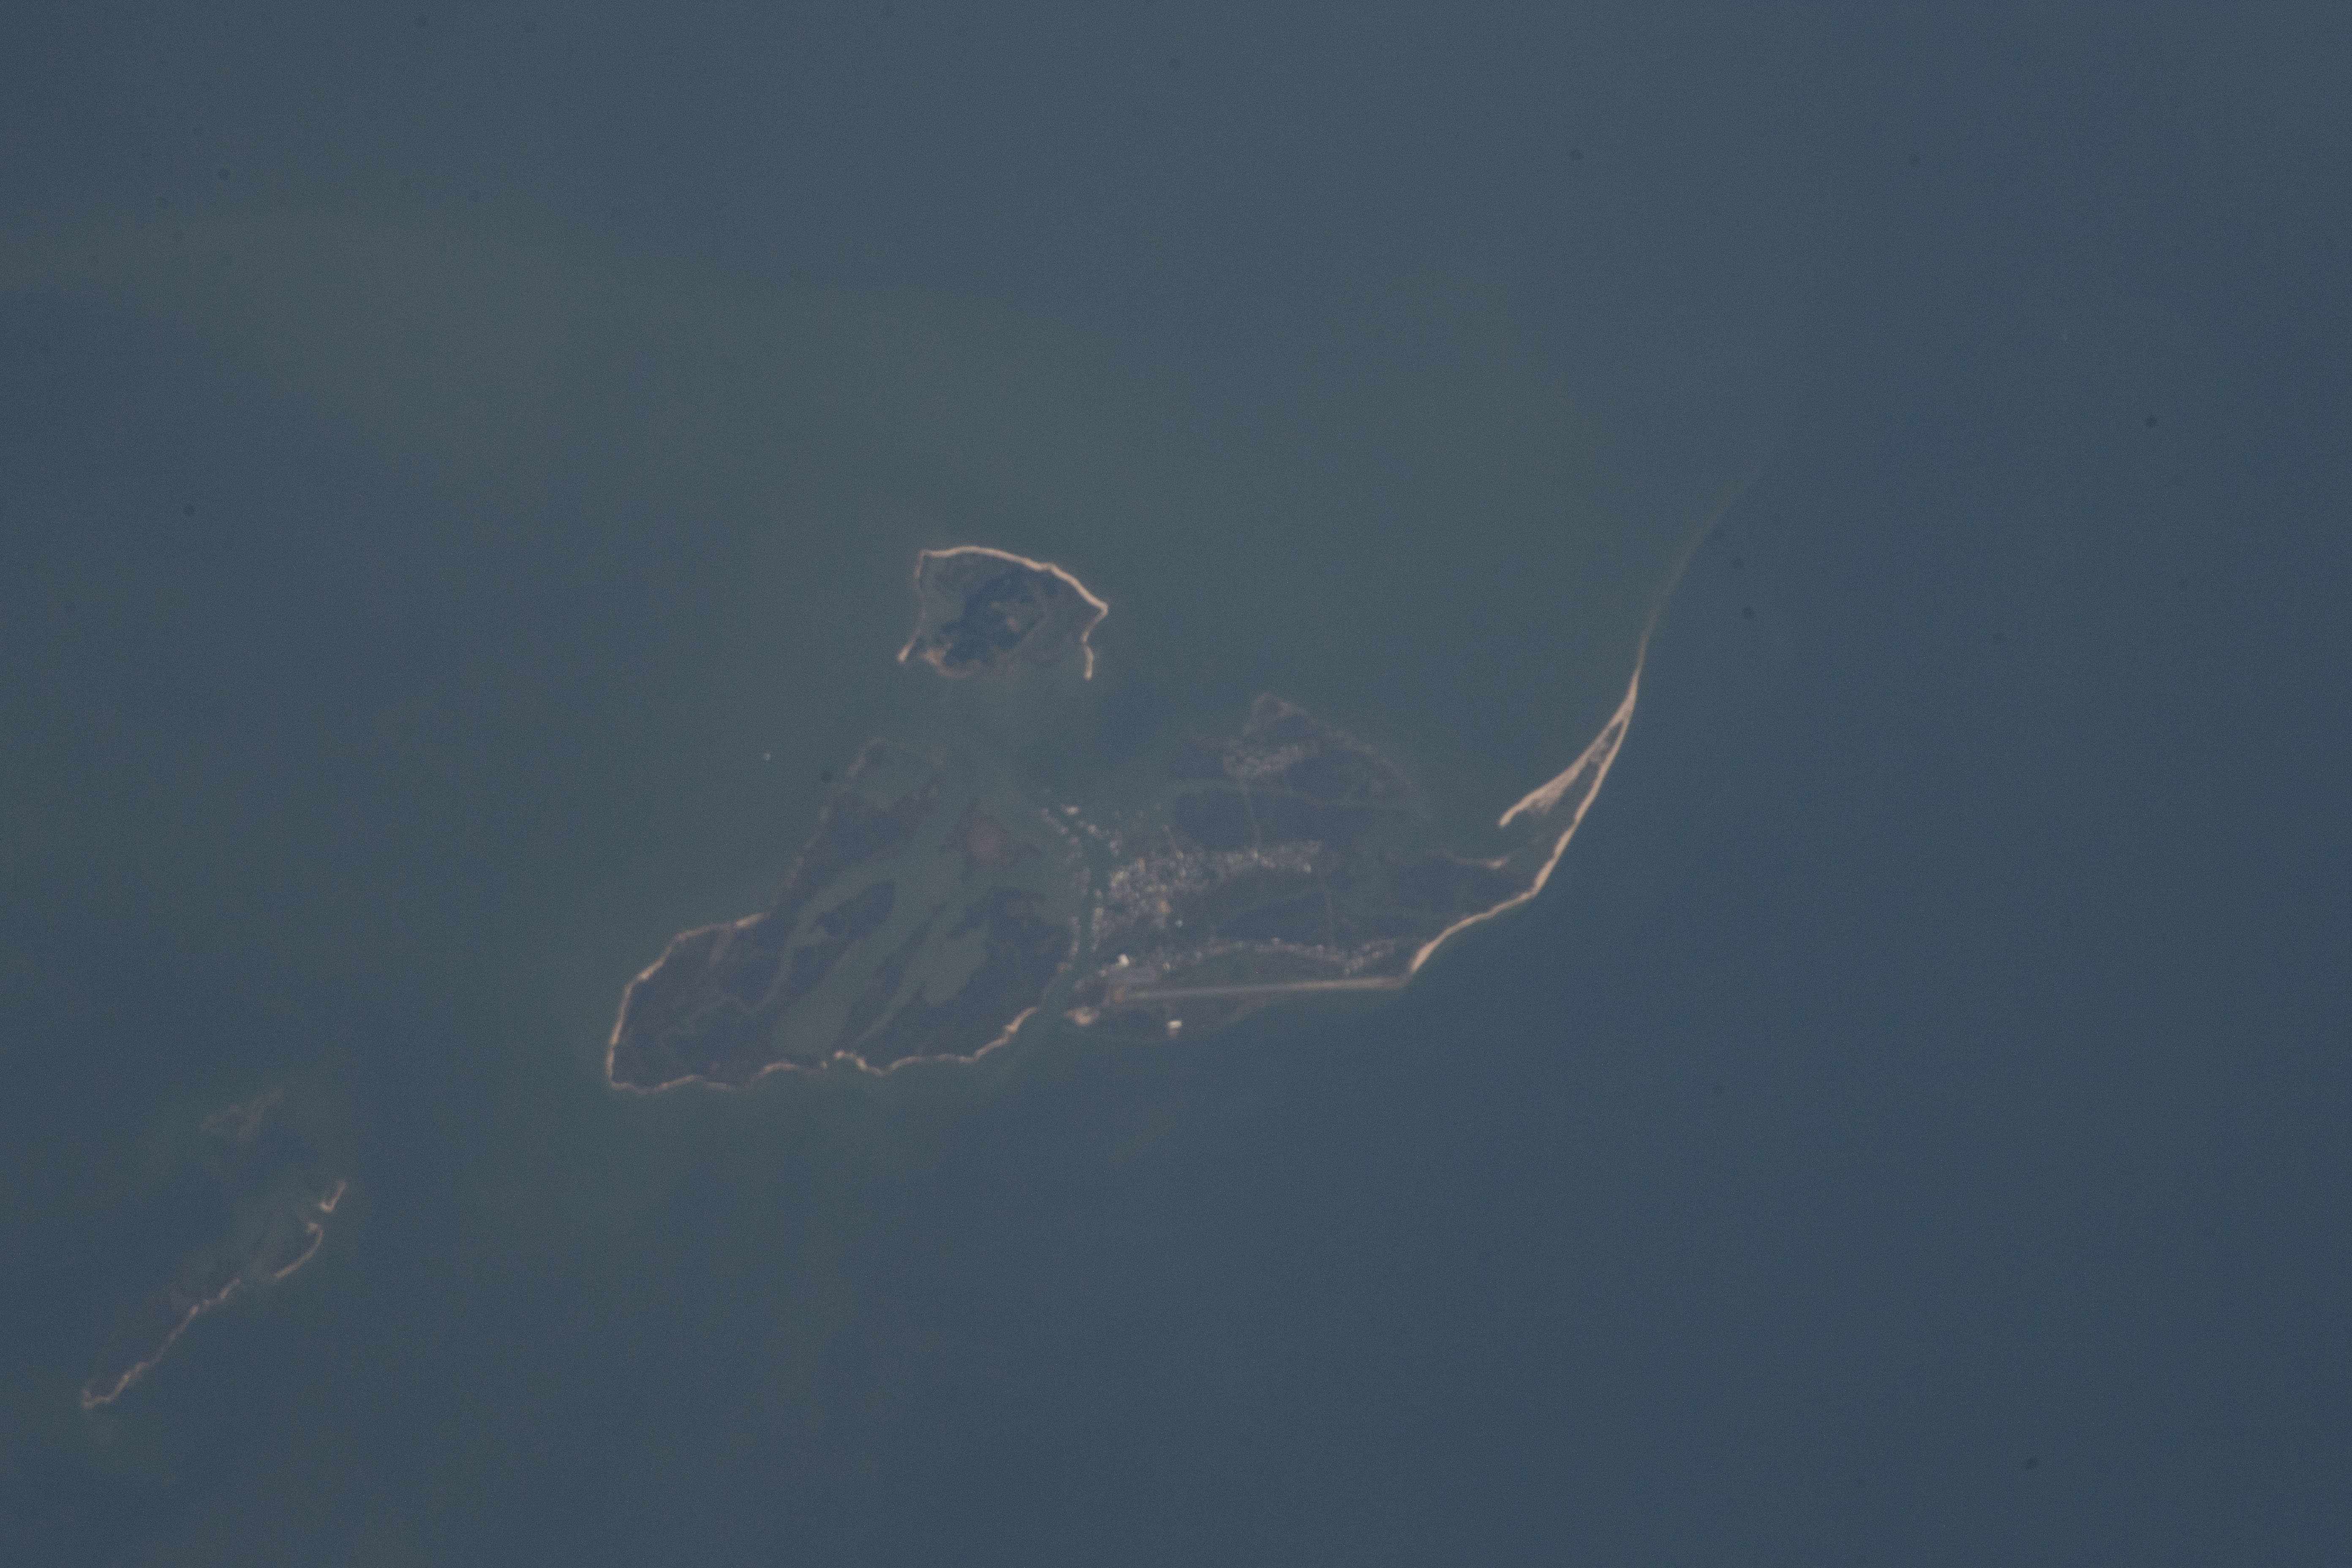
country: USA-MASSACHUSETTS
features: NANTUCKET, WAUWINET, POLPIS, COSKATA POND
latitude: 41.4
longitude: -70.0
